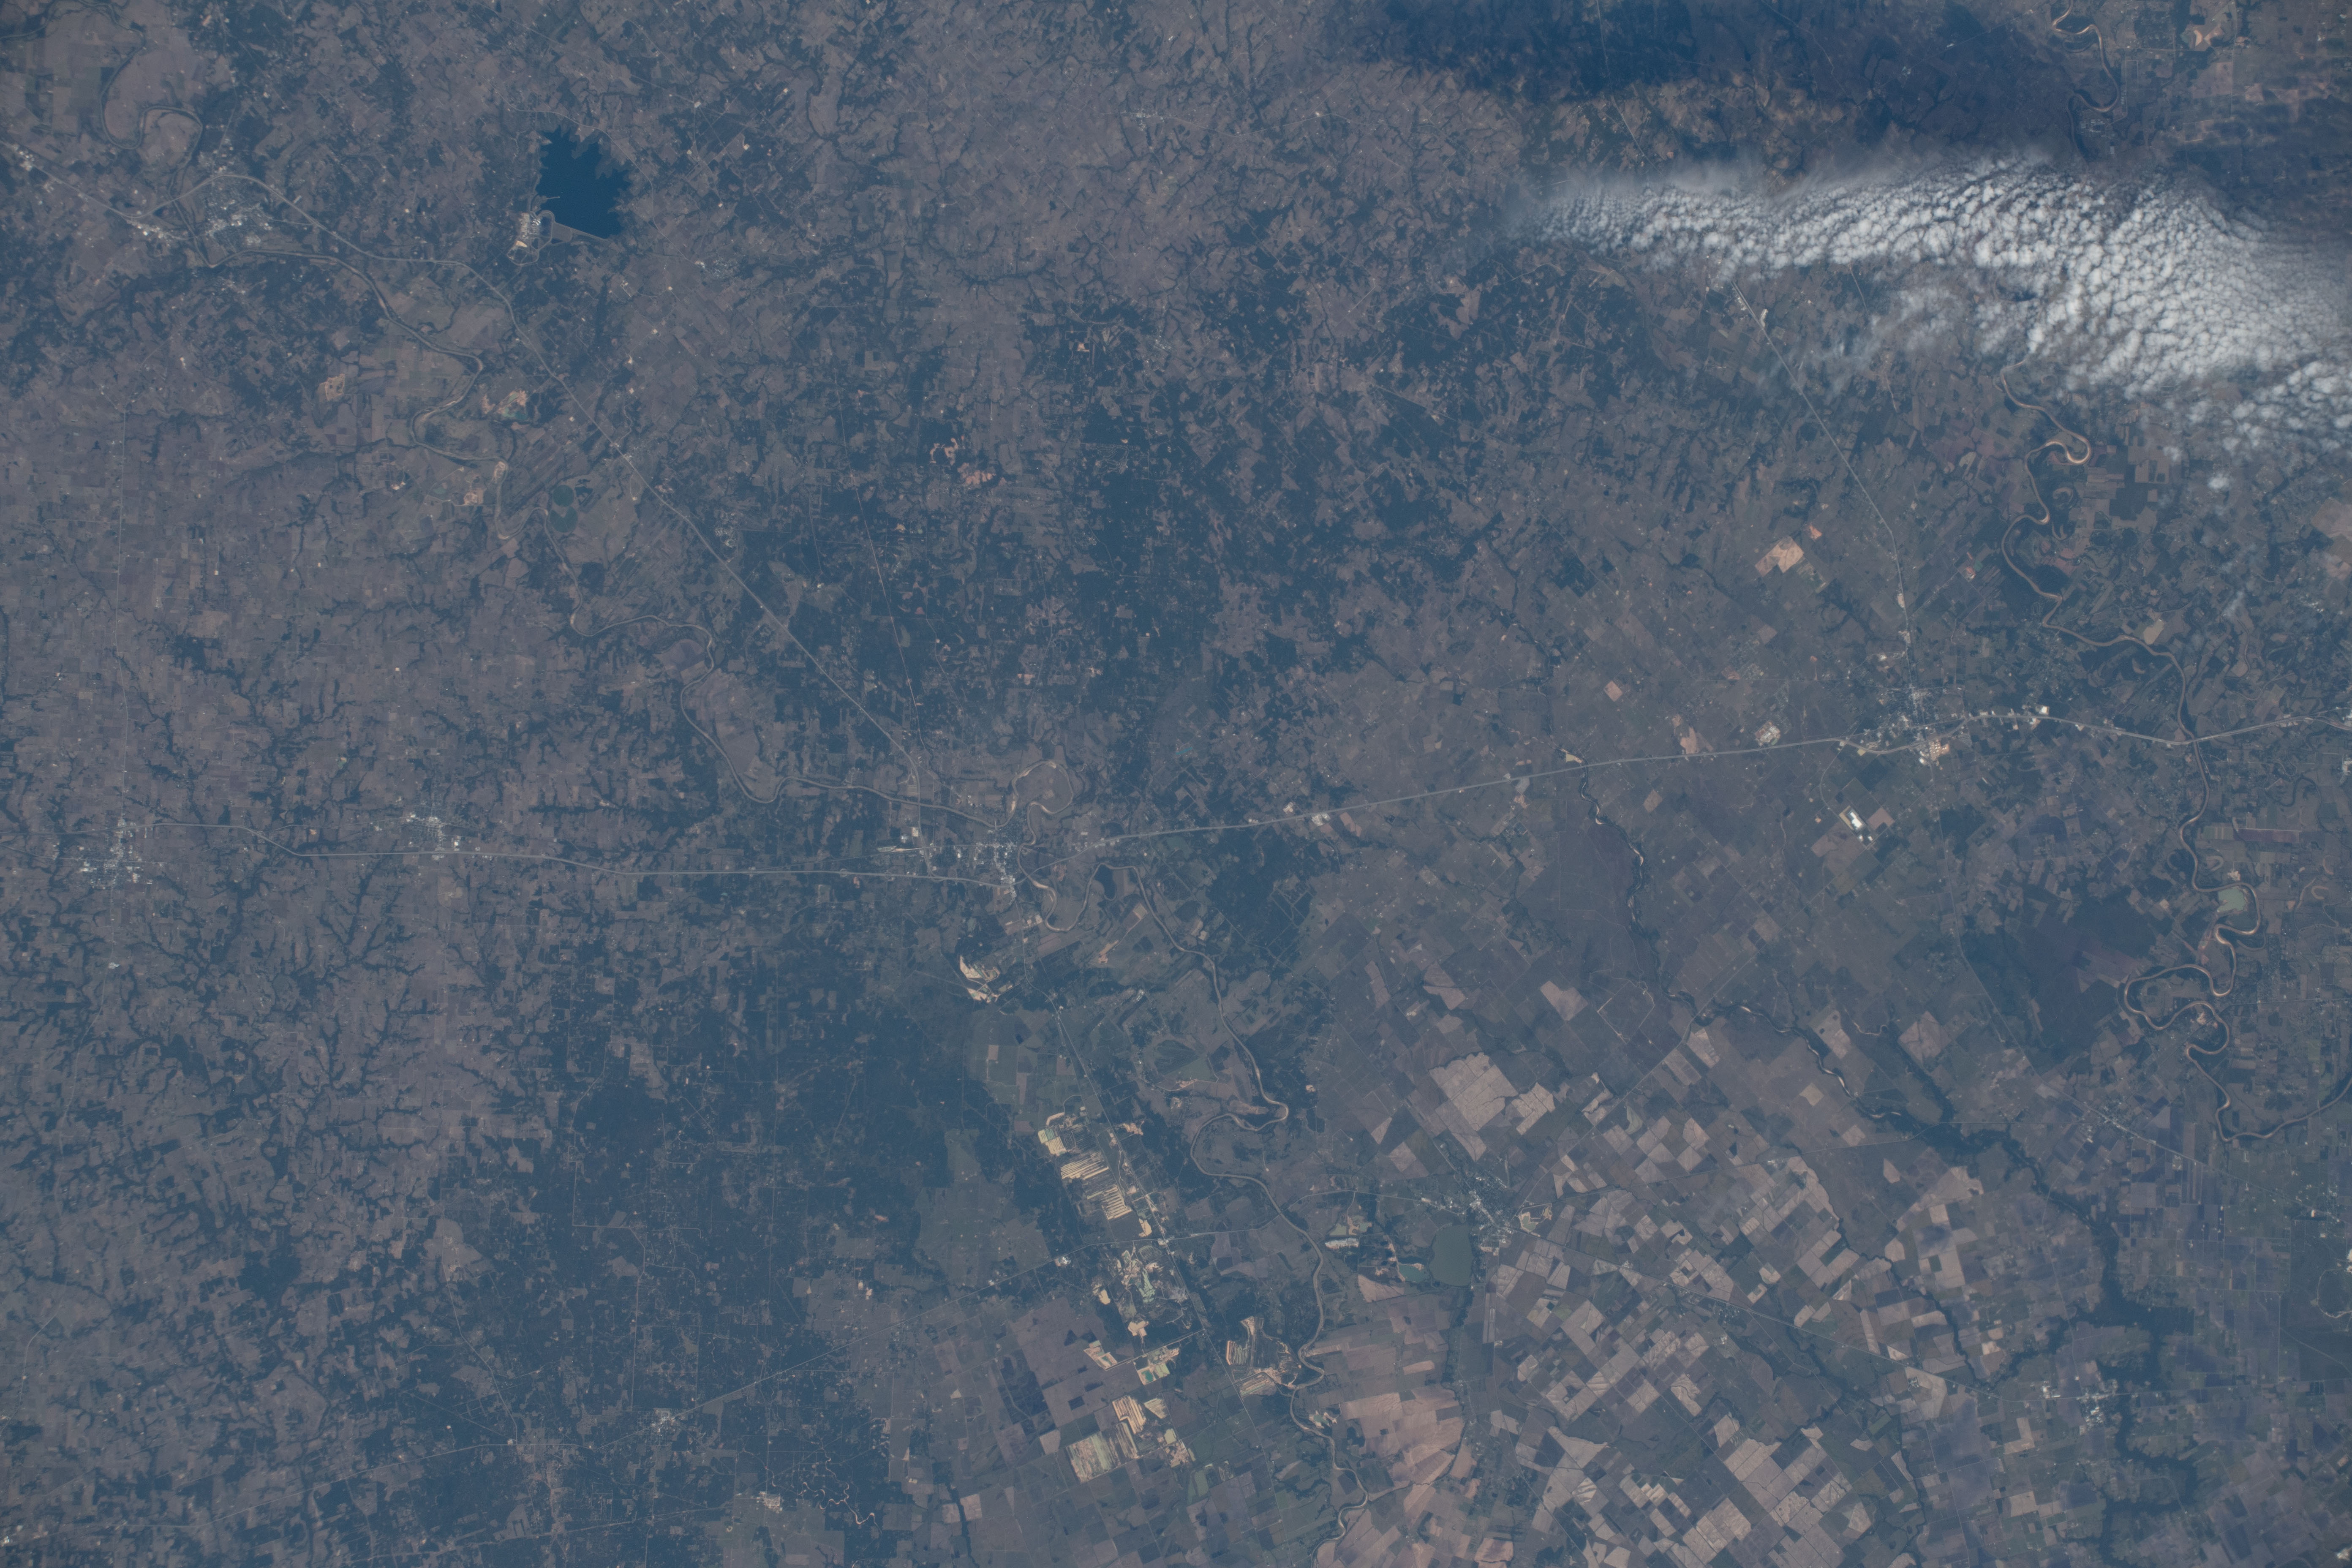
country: USA-TEXAS
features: NOT SPECIFIED, AGRICULTRAL FIELDS
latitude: 29.7
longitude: -96.4
